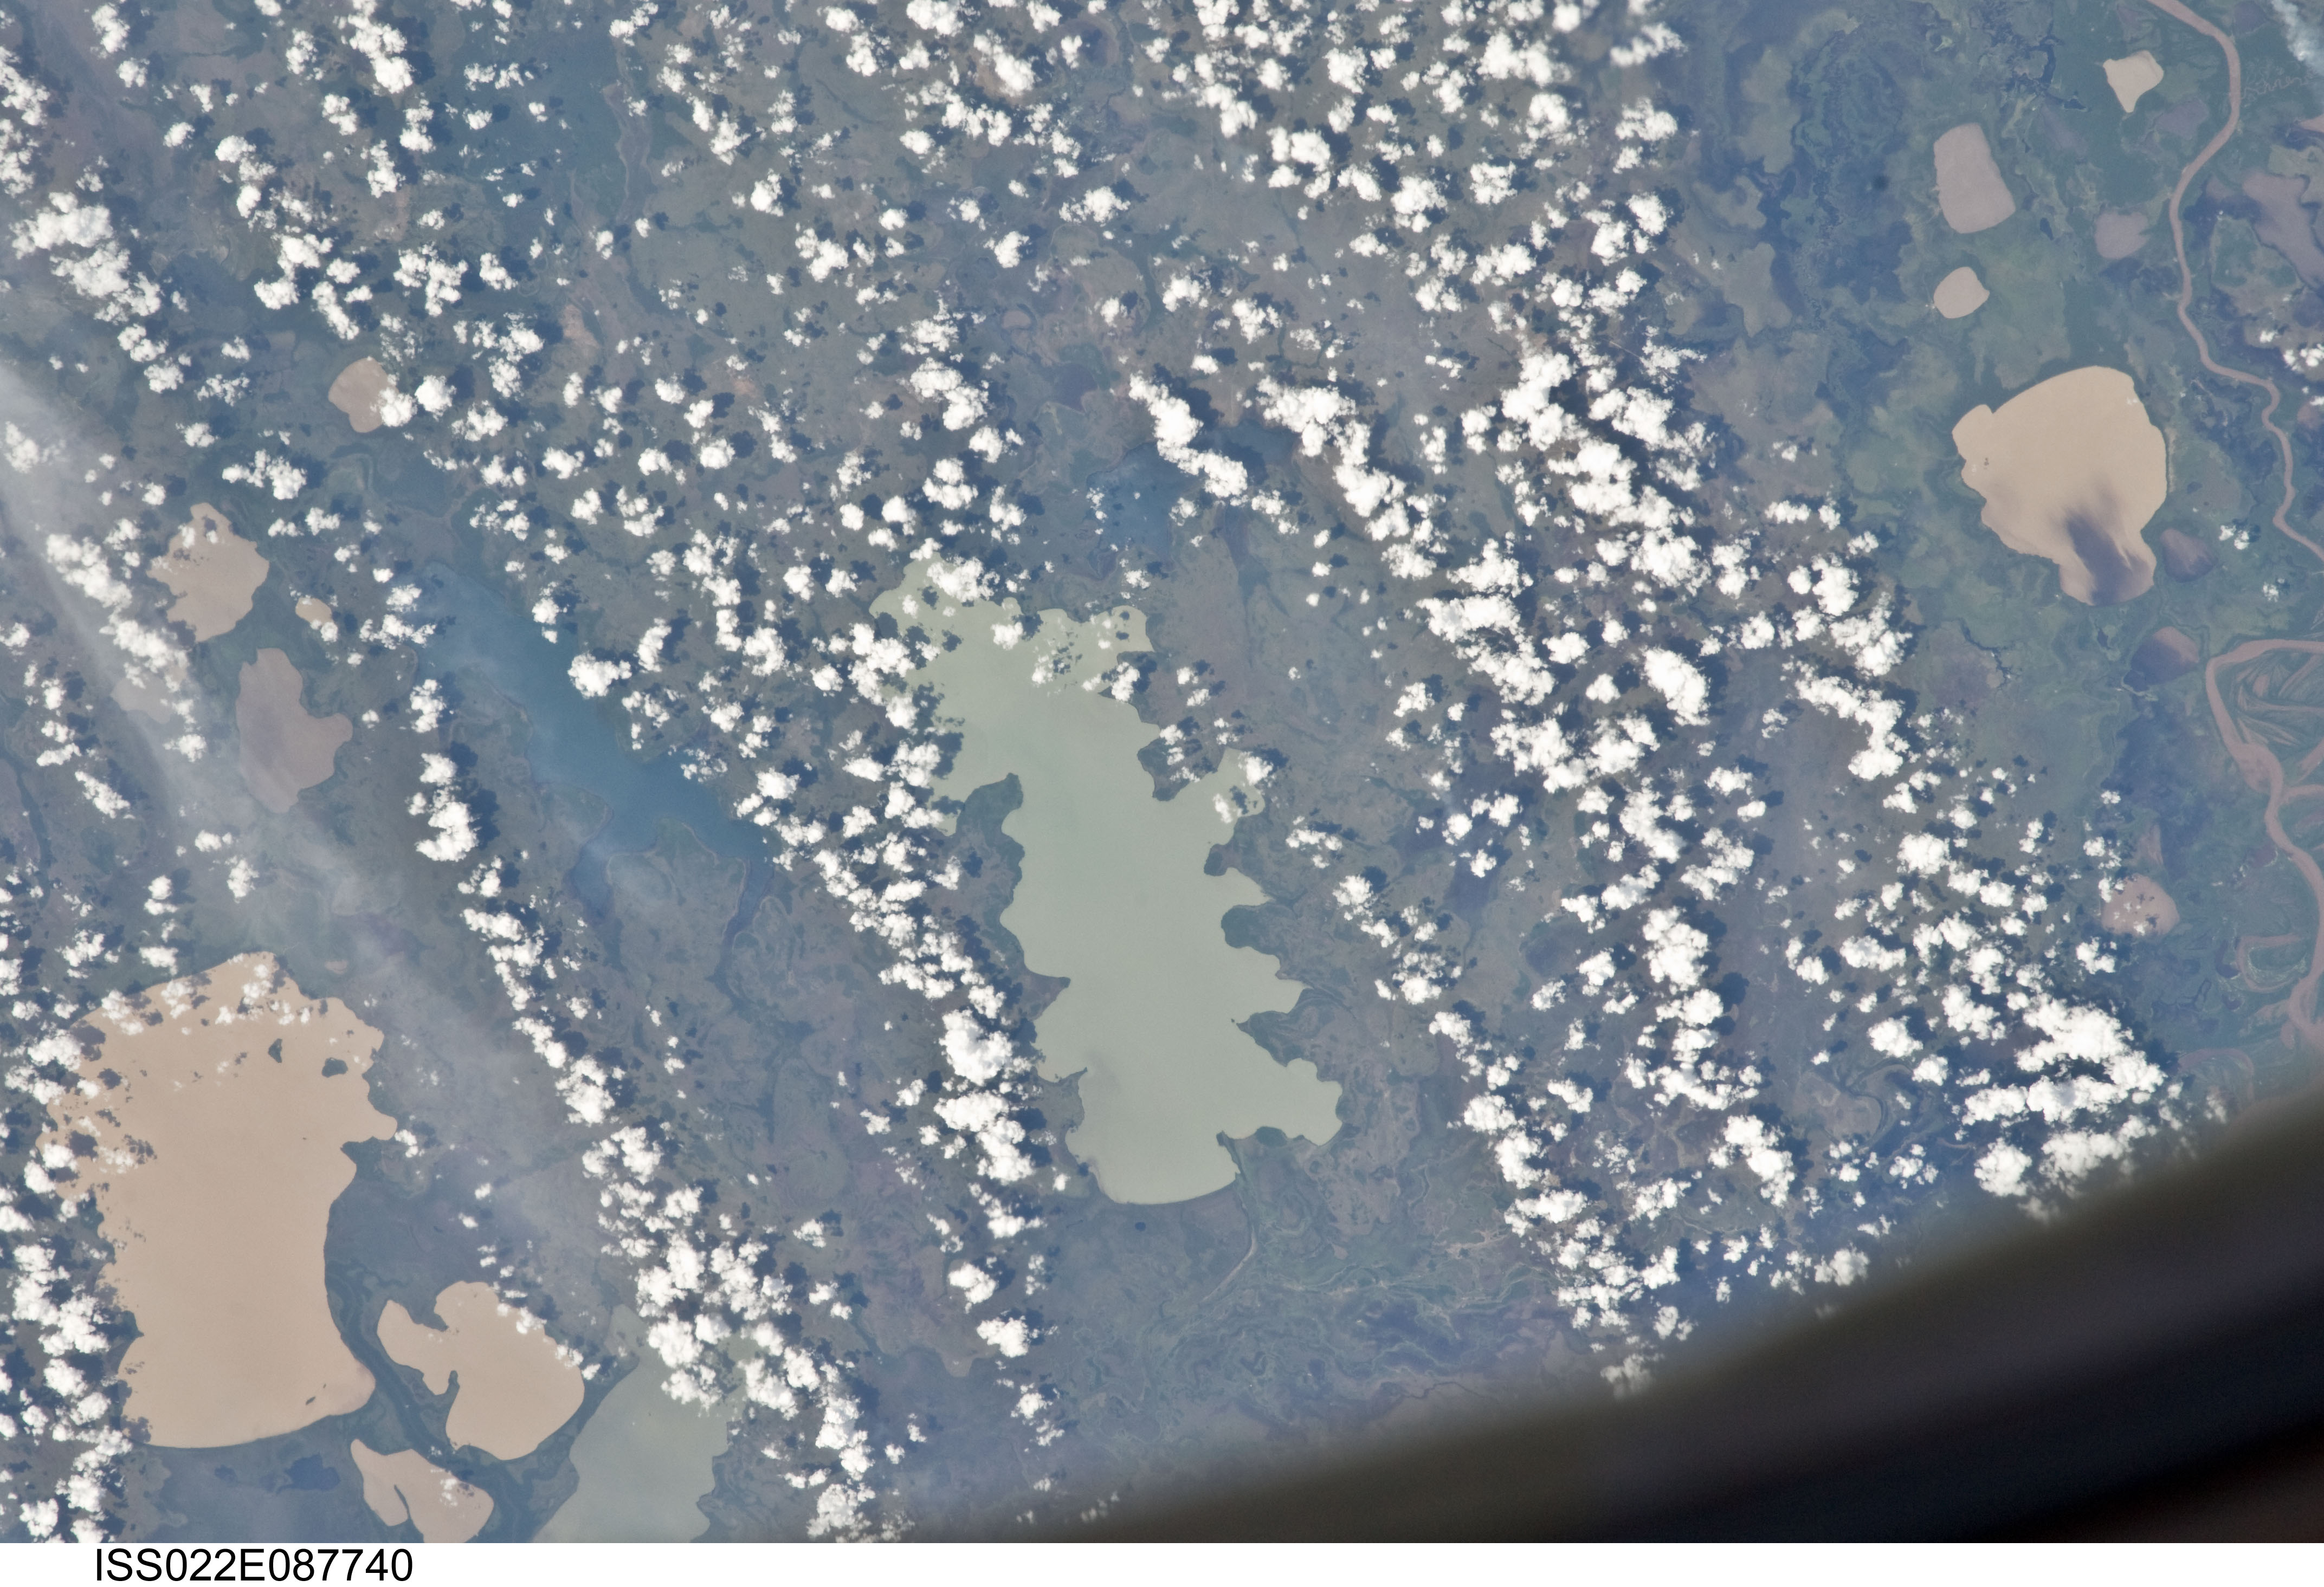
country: BOLIVIA
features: L. ROJA AGUADA, L. GISEBRA, MAMORE R.
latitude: -12.9
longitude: -65.5
